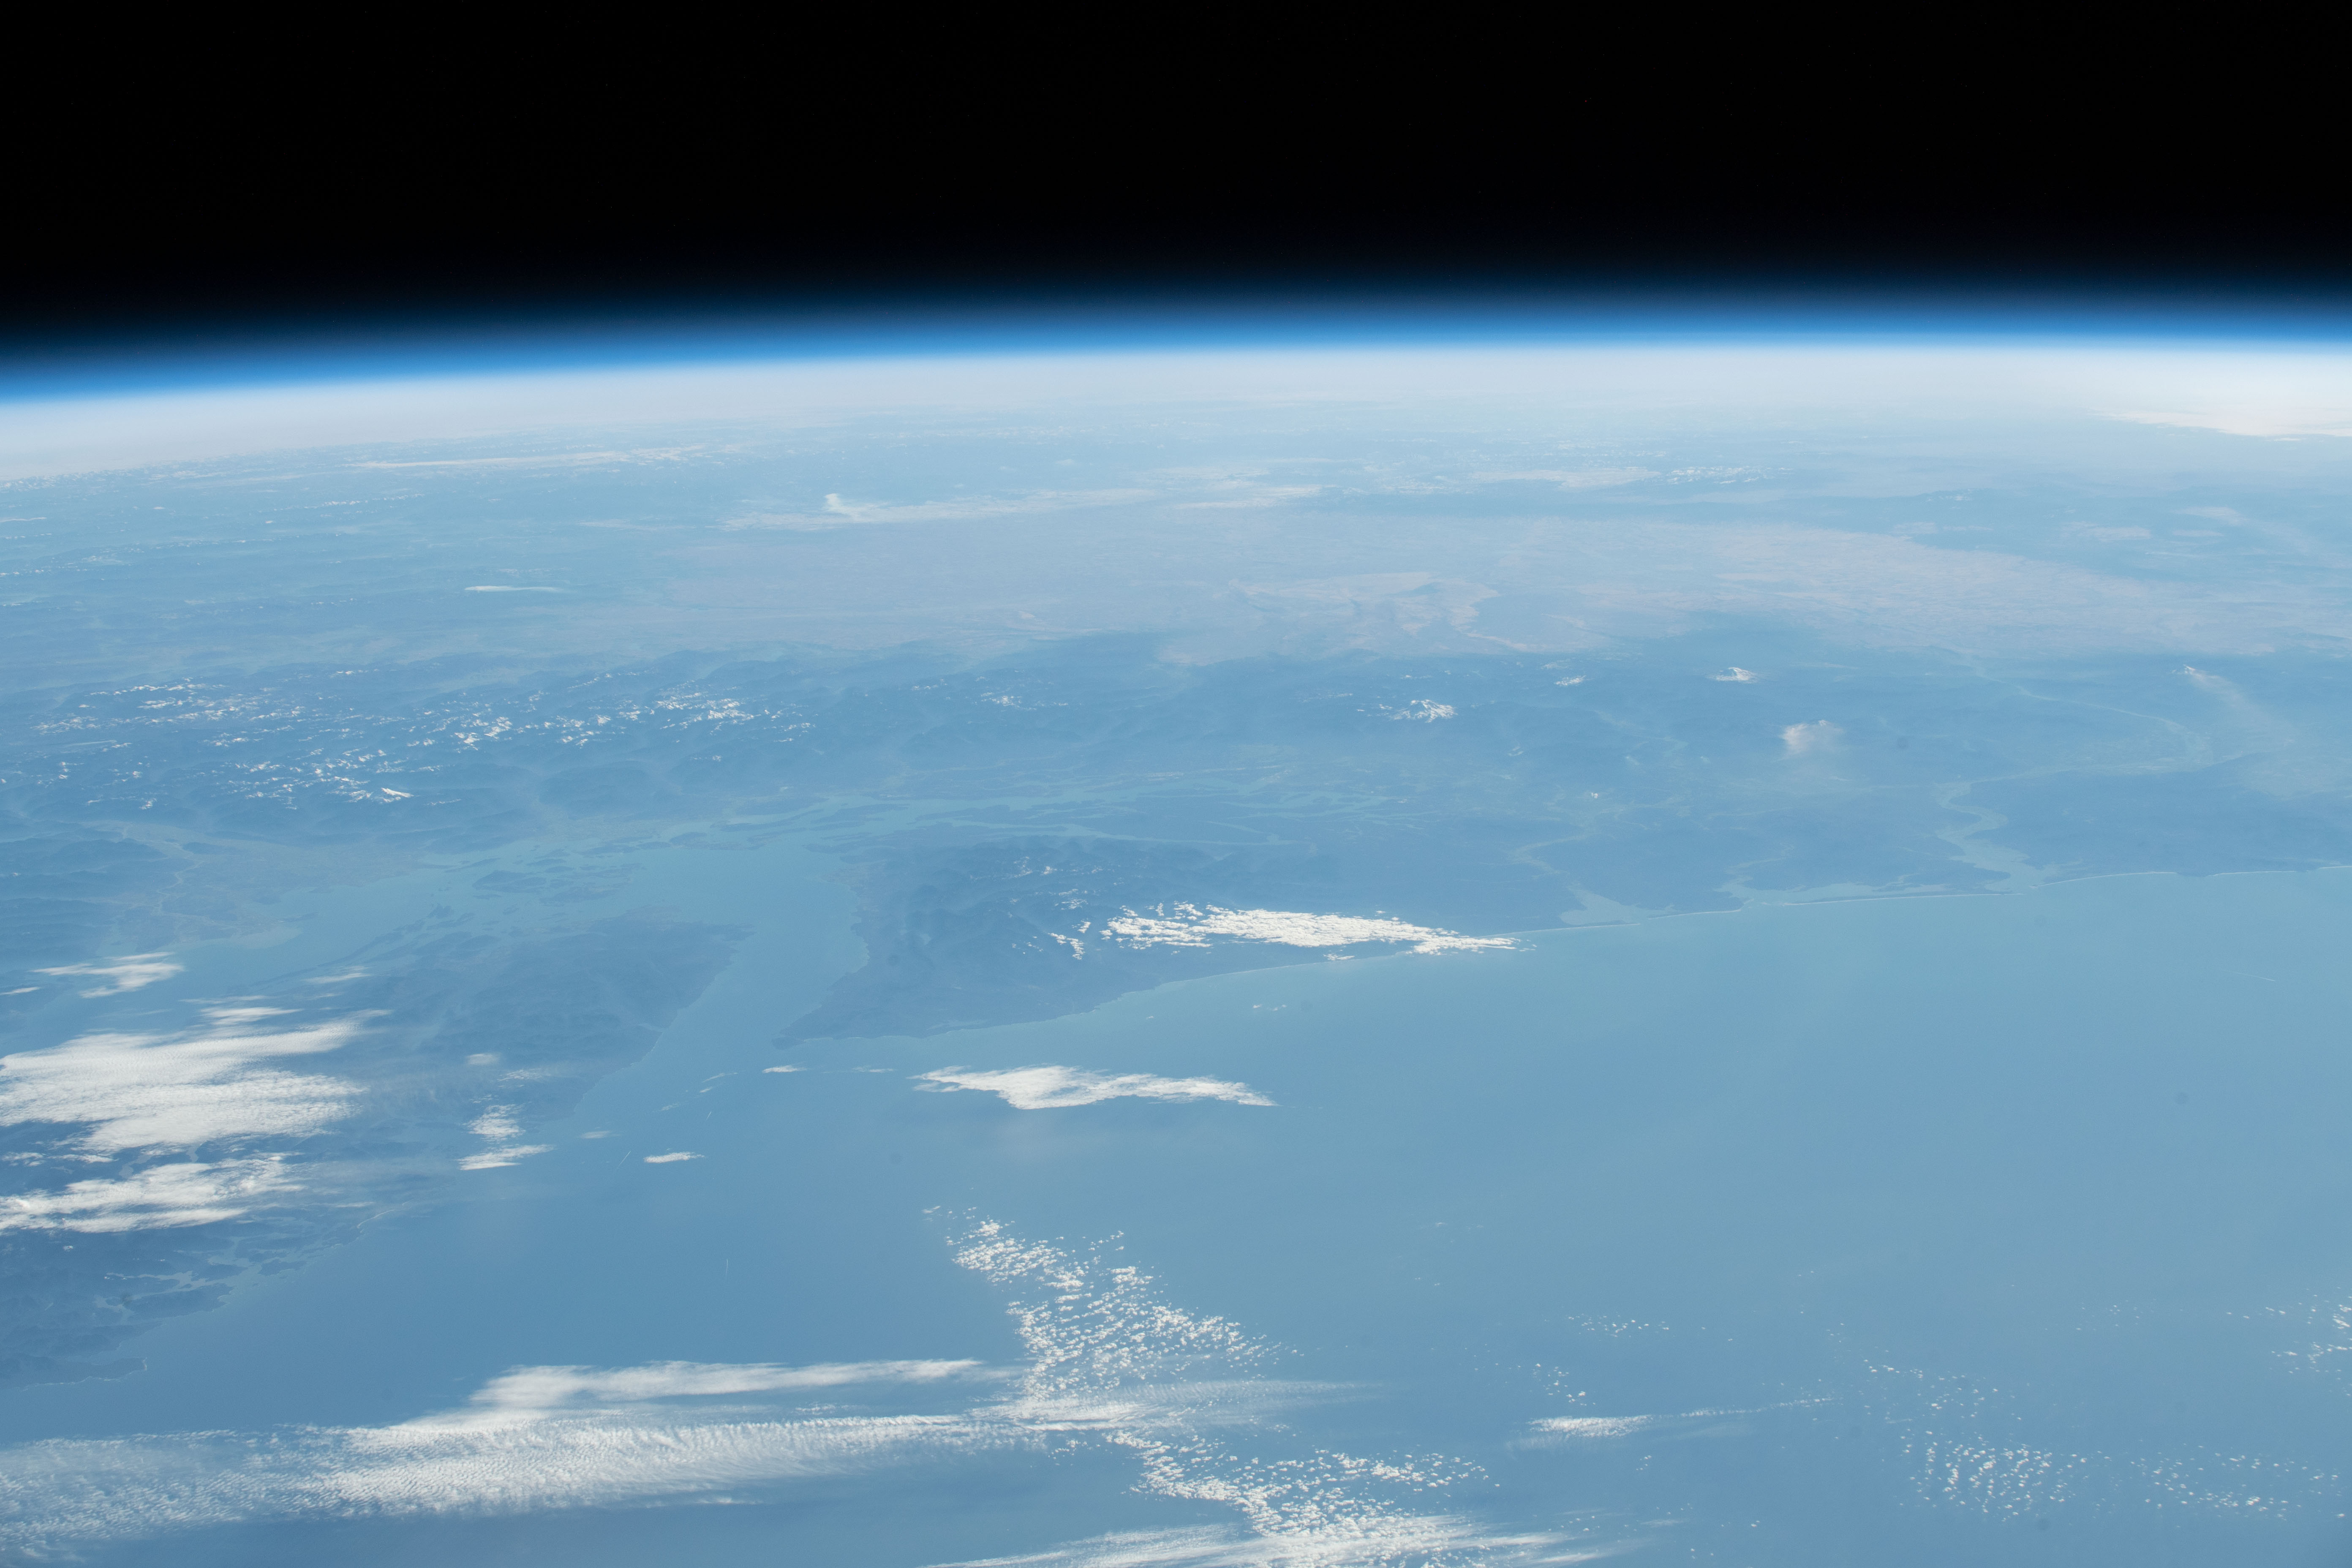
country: USA-WASHINGTON
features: STRAIT OF JUAN DE FUCA, SALISH SEA, VANCOUVER ISLAND
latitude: 48.1
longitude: -122.5
